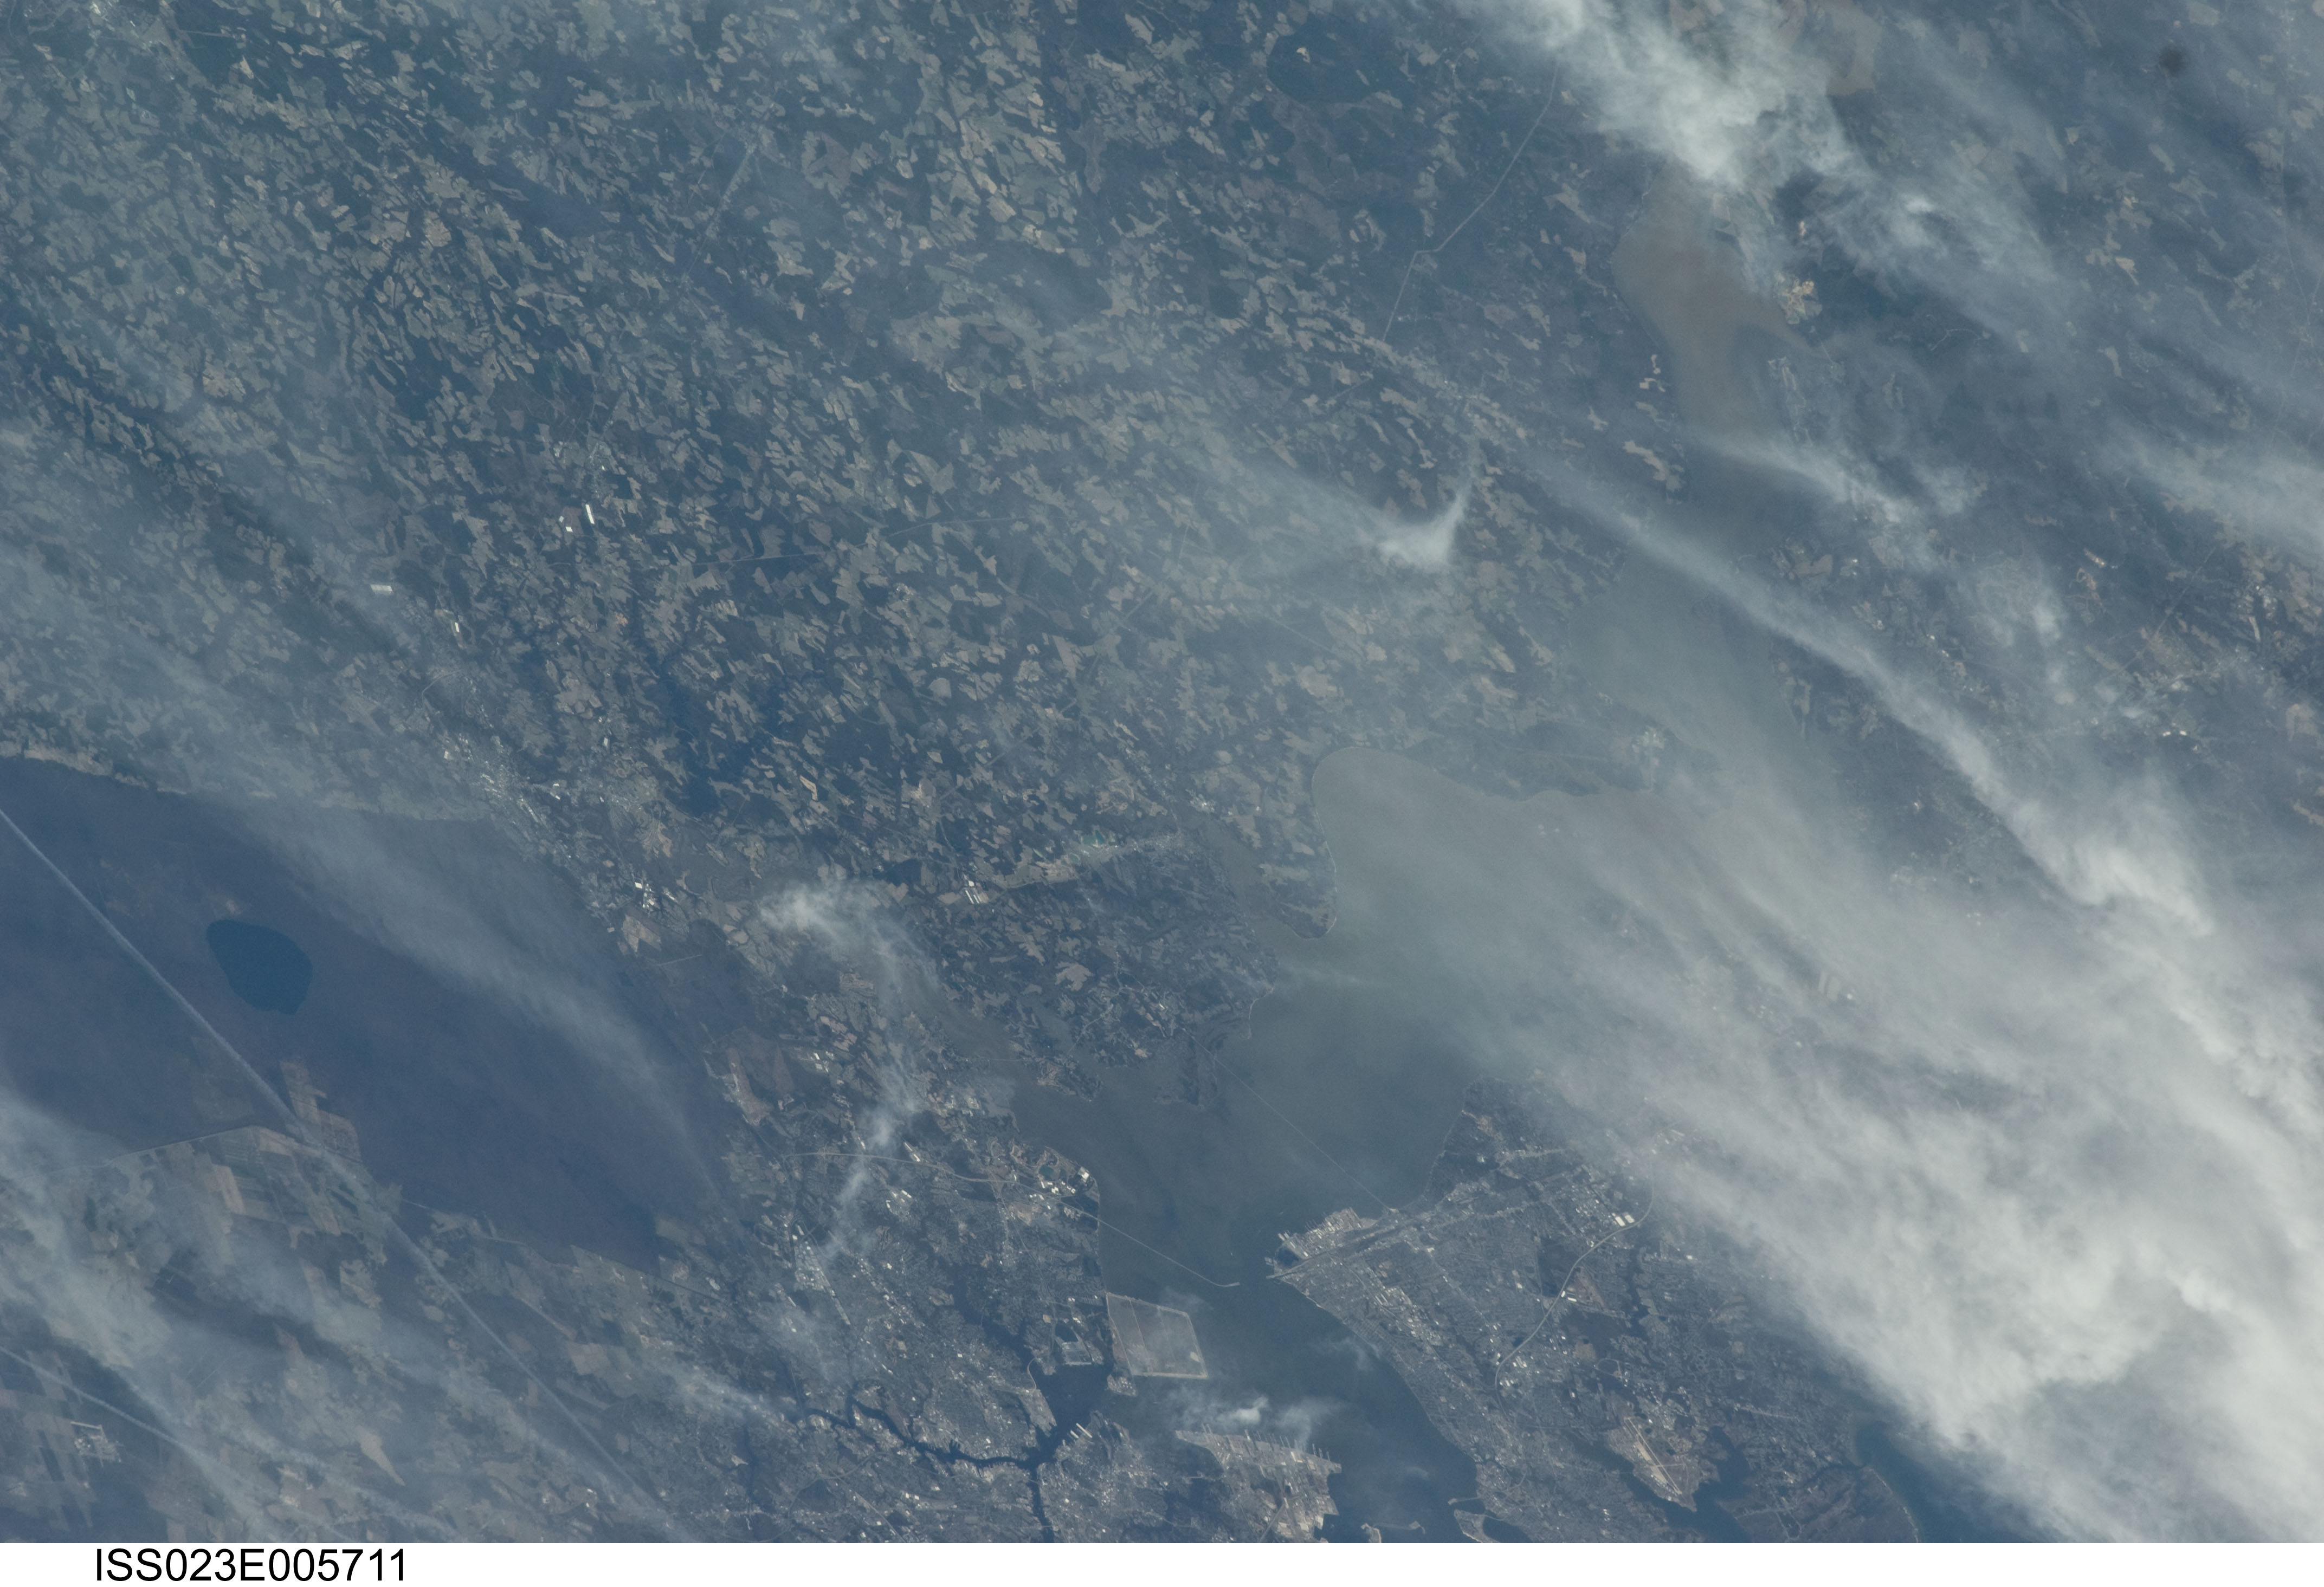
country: USA-VIRGINIA
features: ISLE OF WIGHT, SMITHFIELD, PORTSMOUTH
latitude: 36.9
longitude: -76.5
